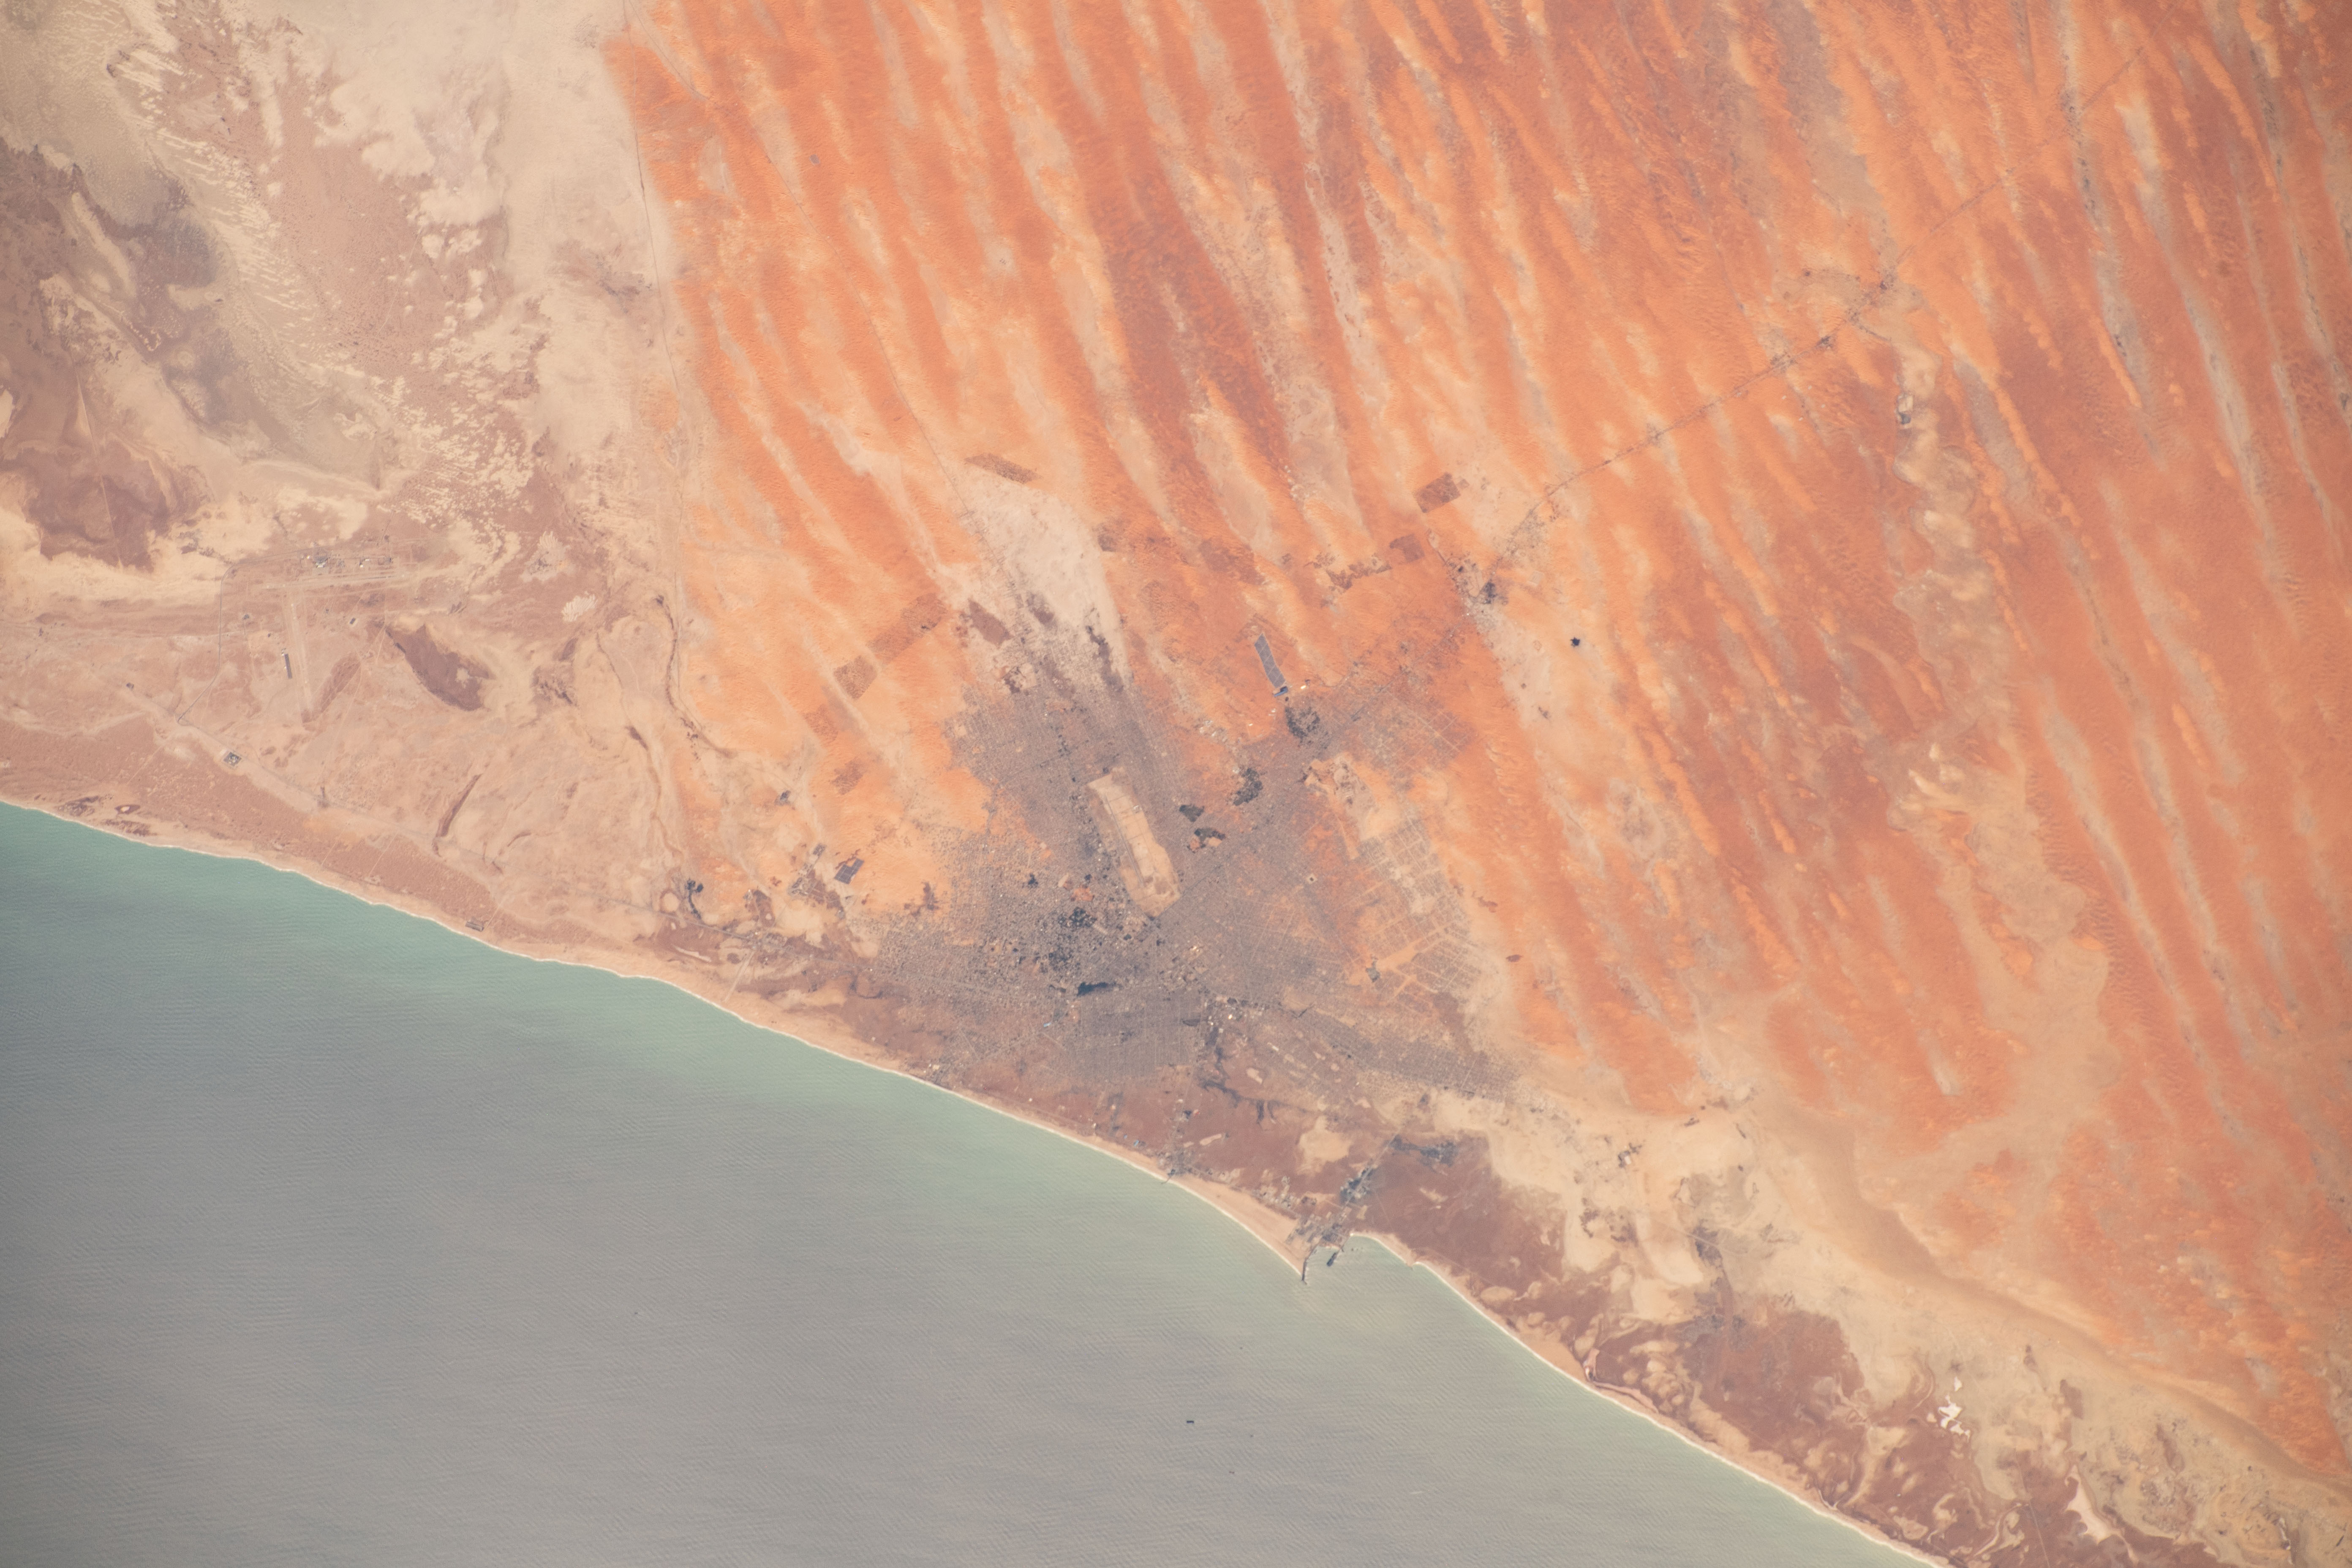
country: MAURITANIA
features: TRARZA DESERT, NOUAKCHOTT
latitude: 18.1
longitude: -15.9
